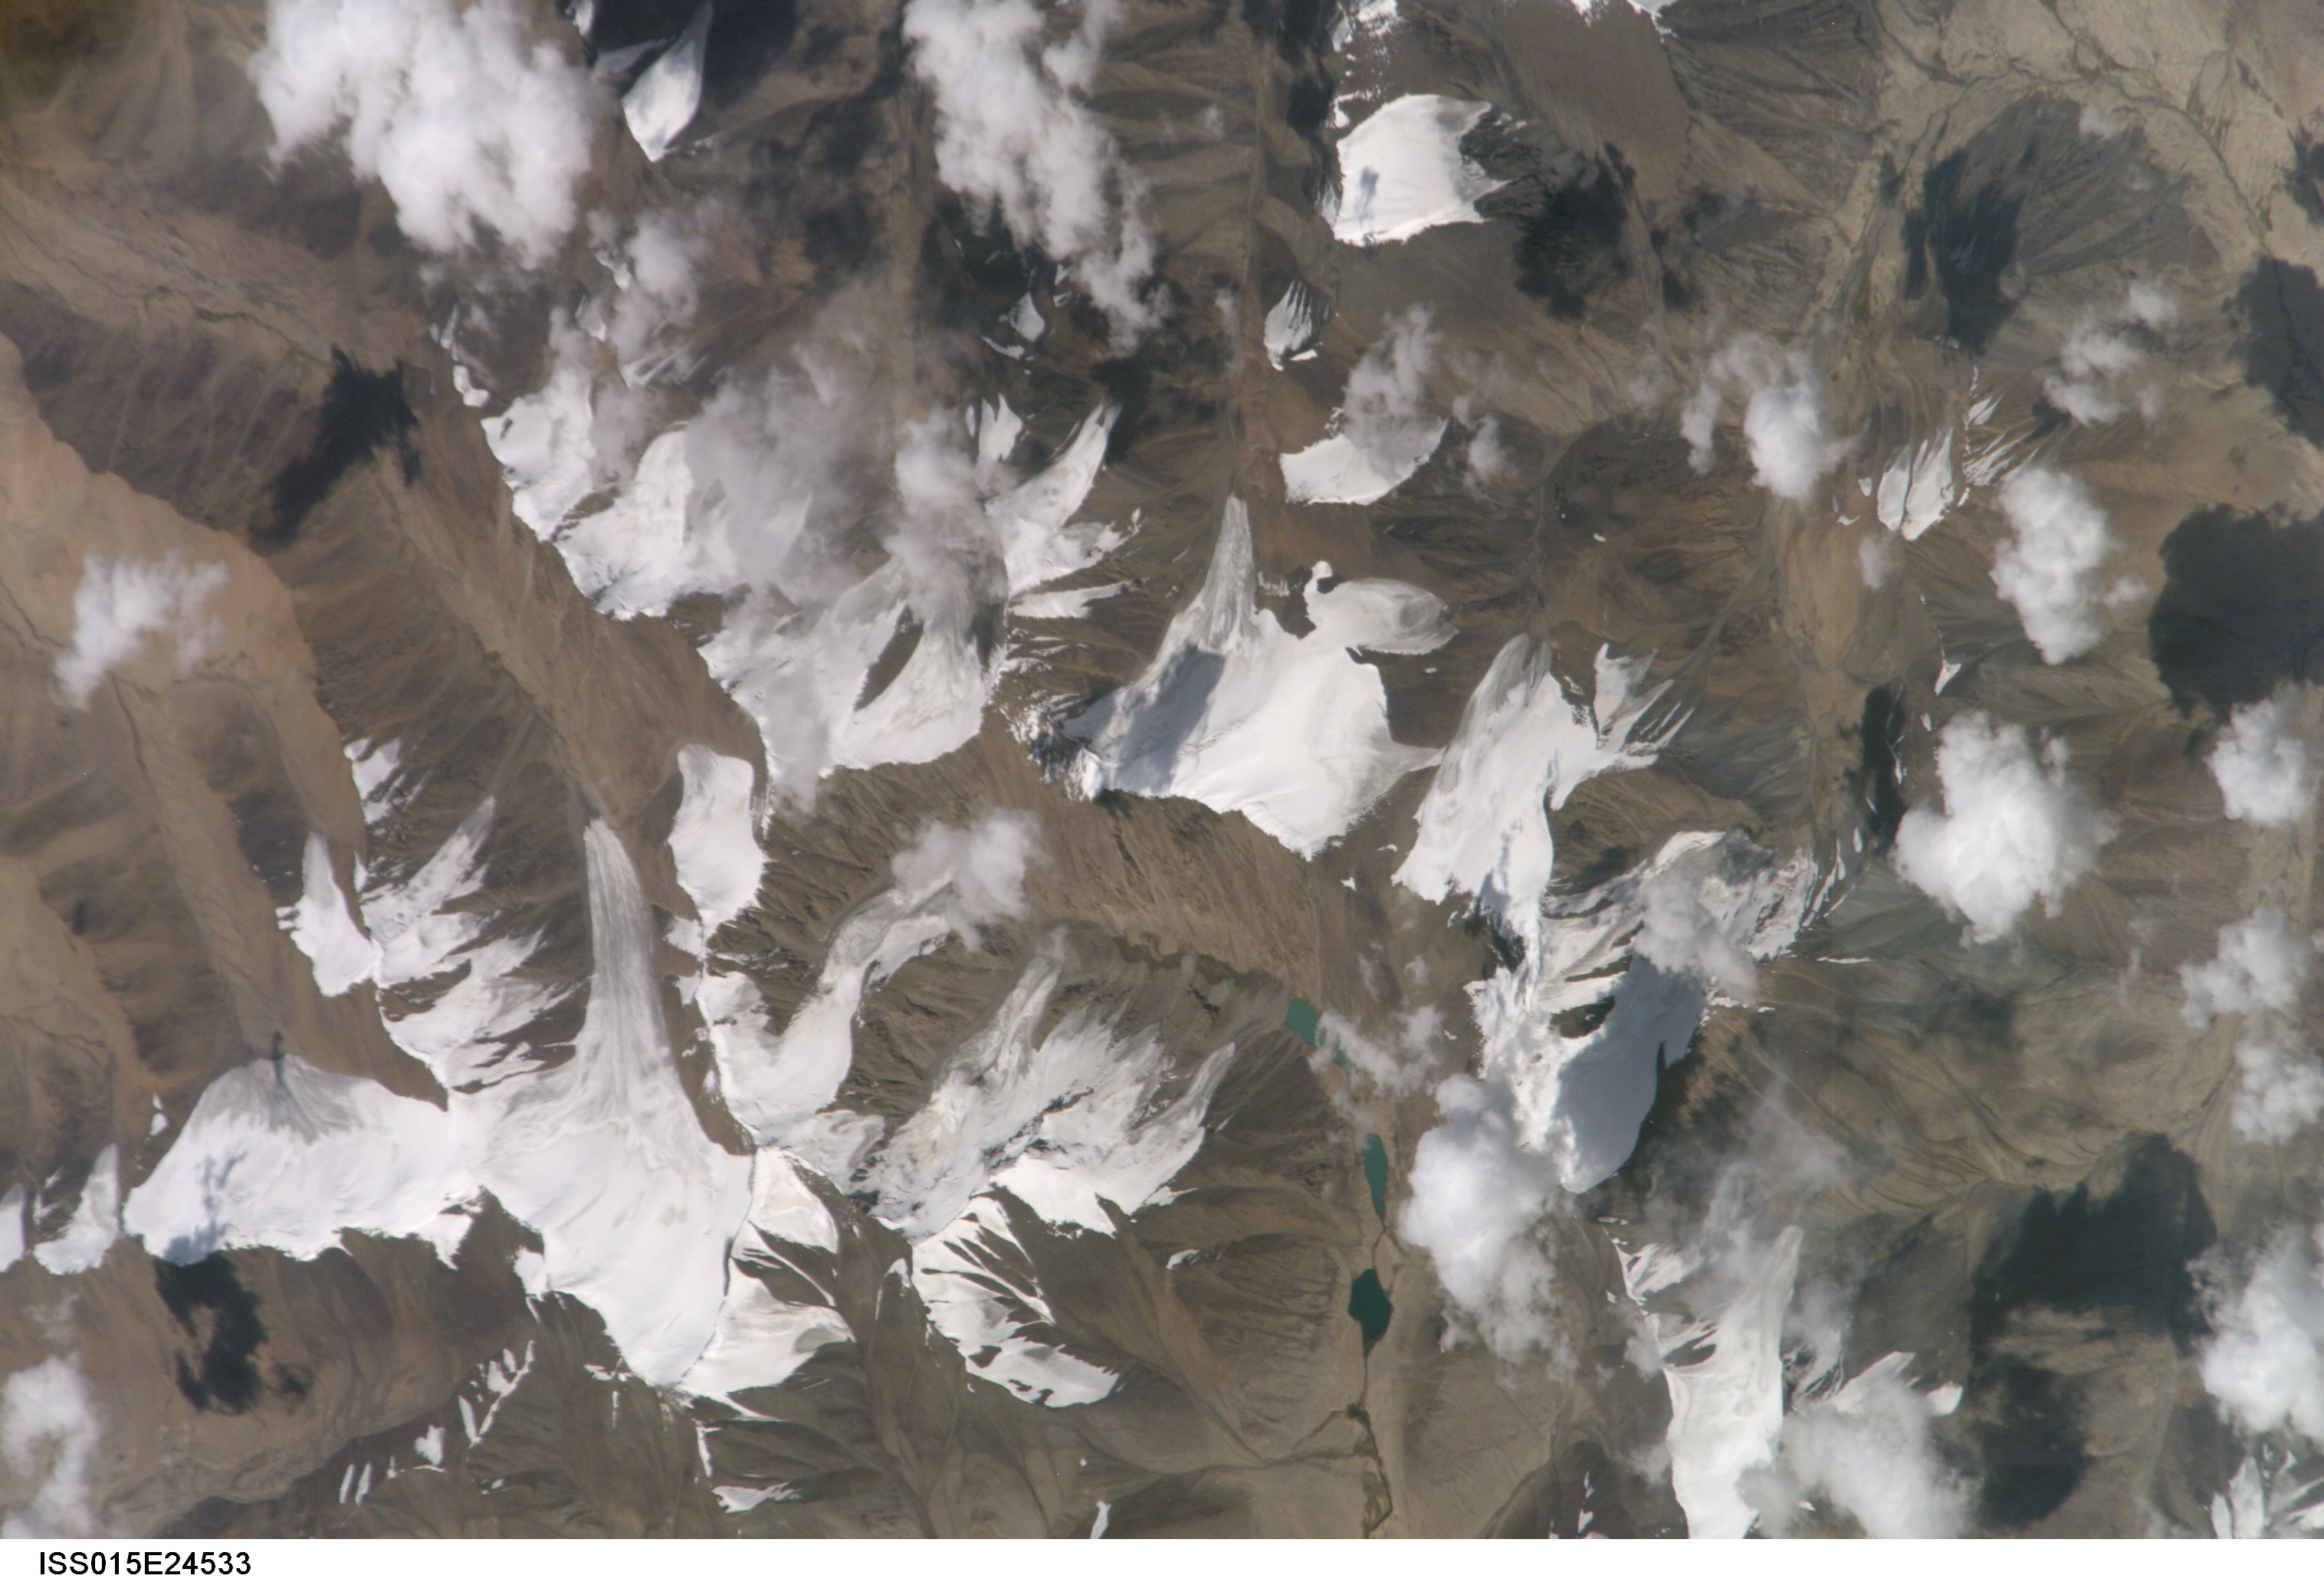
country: TAJIKISTAN
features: MTS., GL., SE. OF L. KARAKUL
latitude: 38.9
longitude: 73.6
